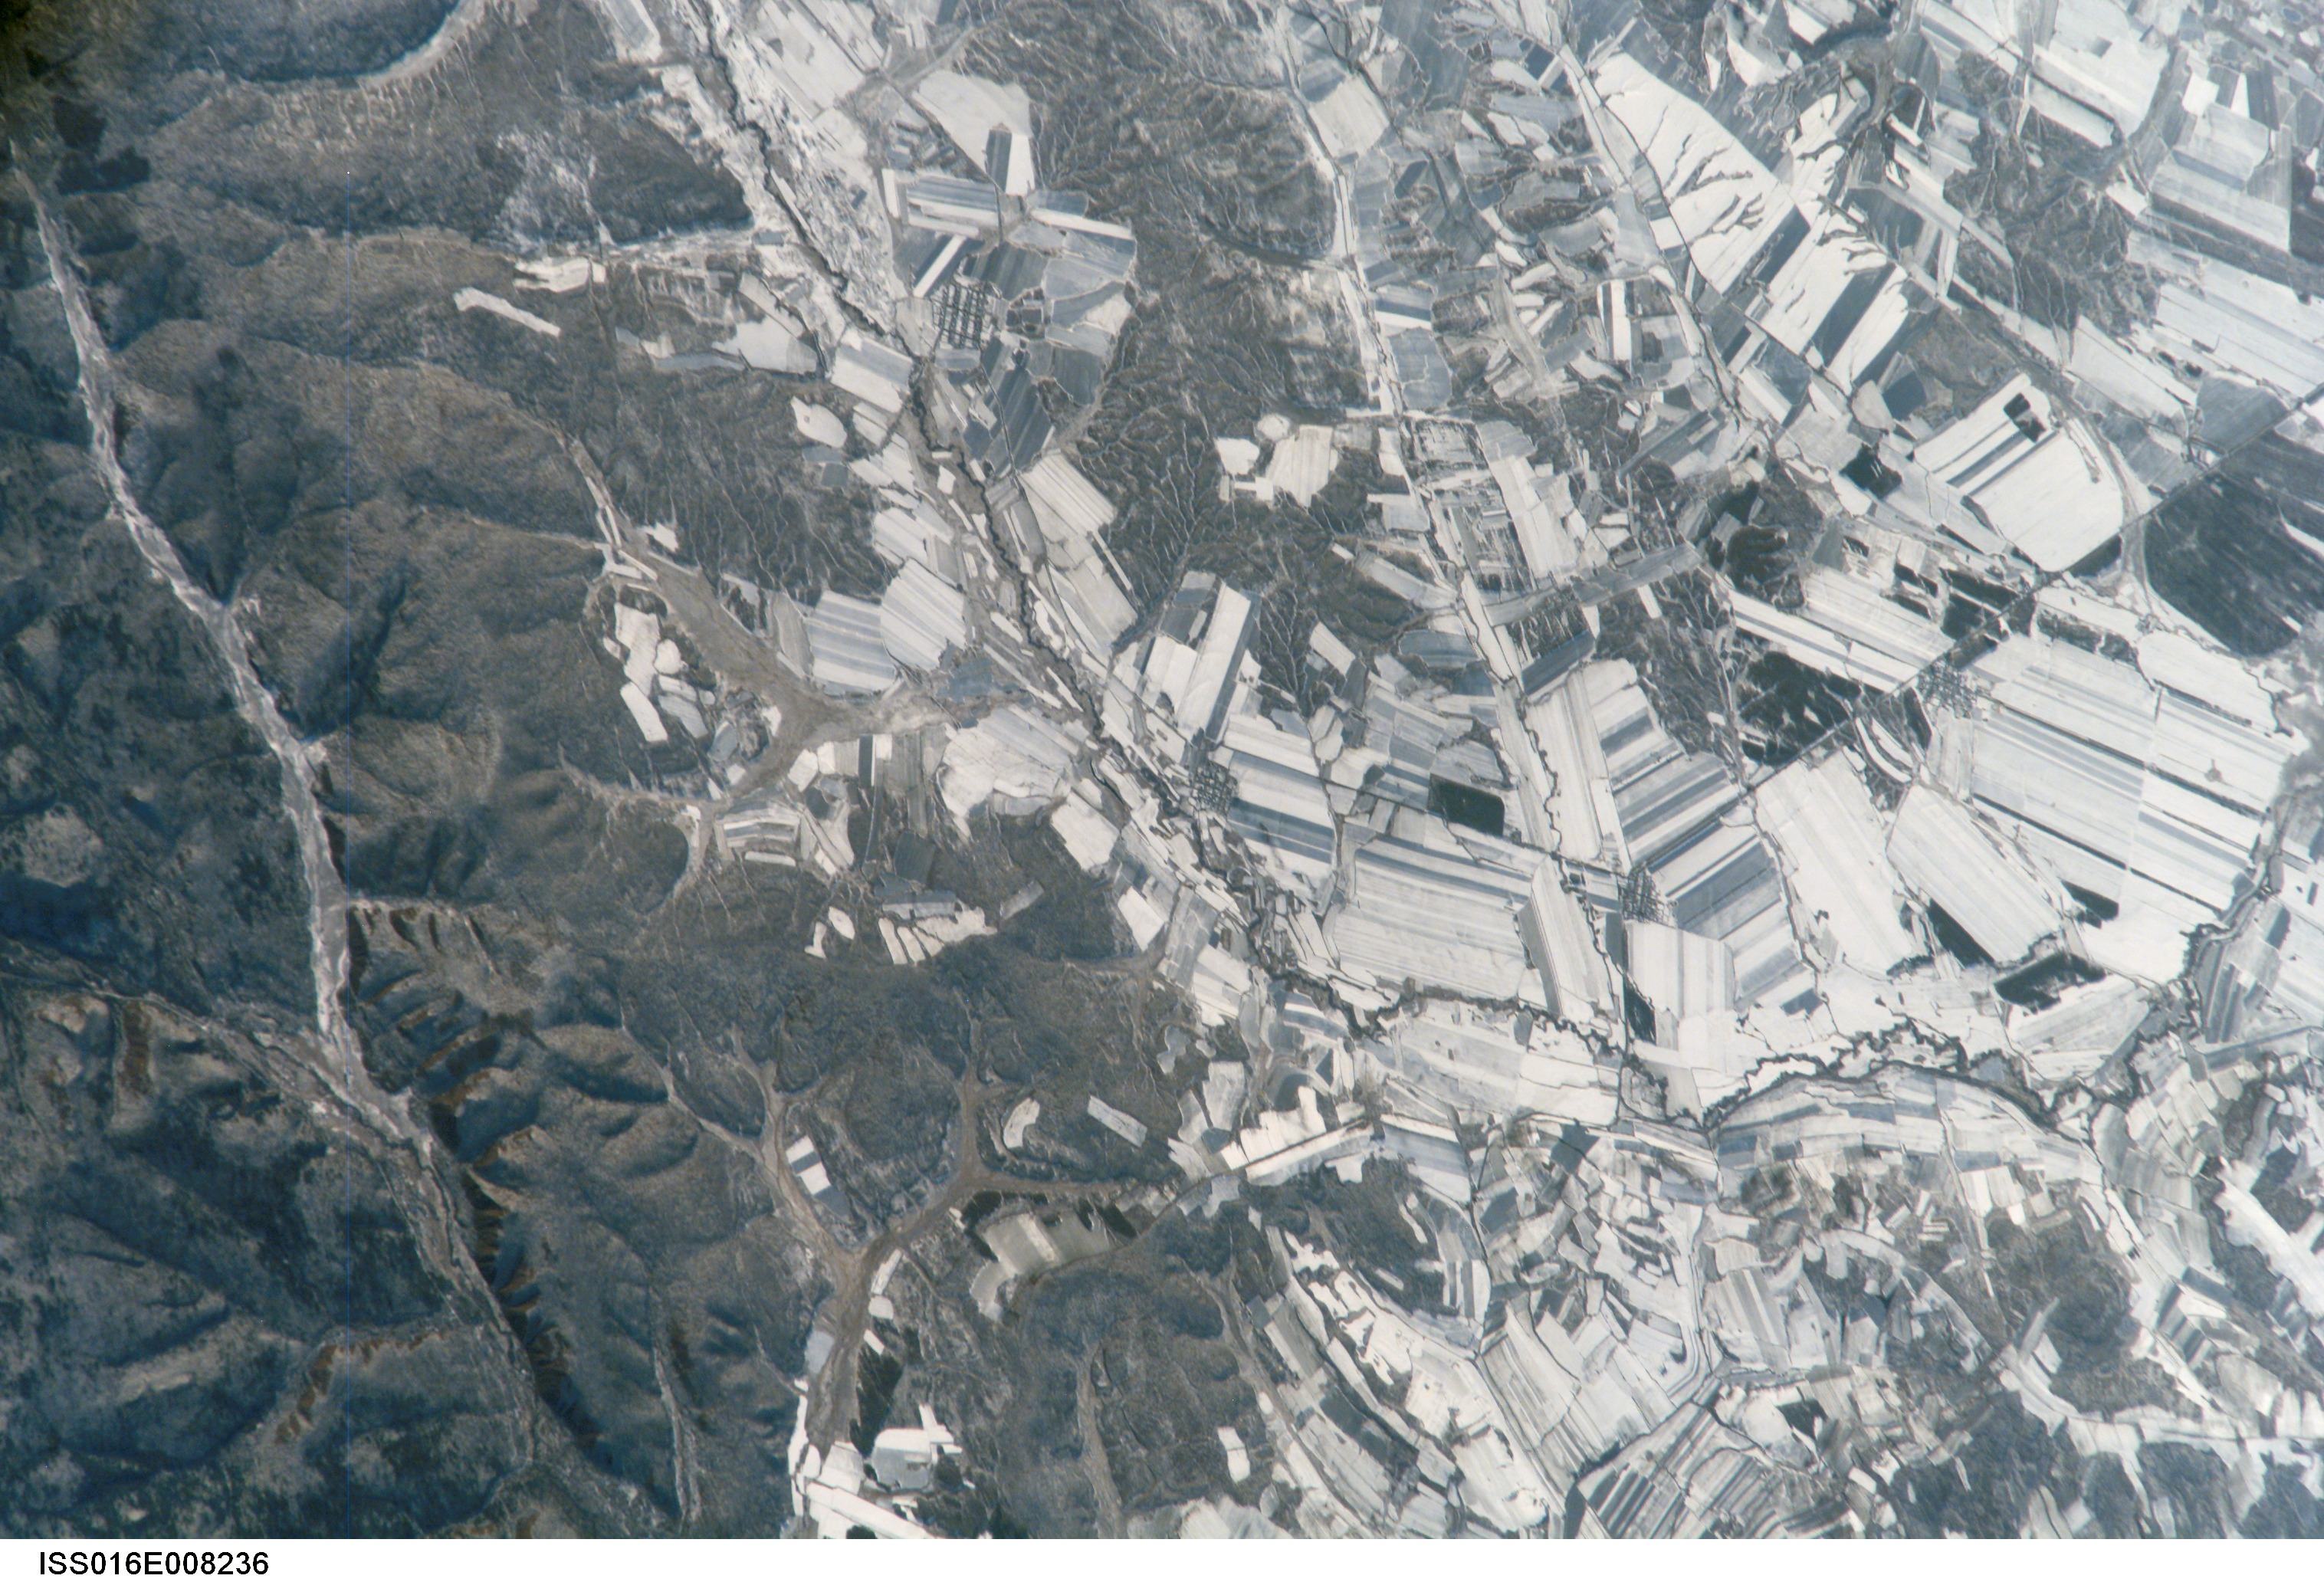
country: CHINA
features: LESSER KHINGAN RA., CHENQING
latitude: 49.0
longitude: 127.4
